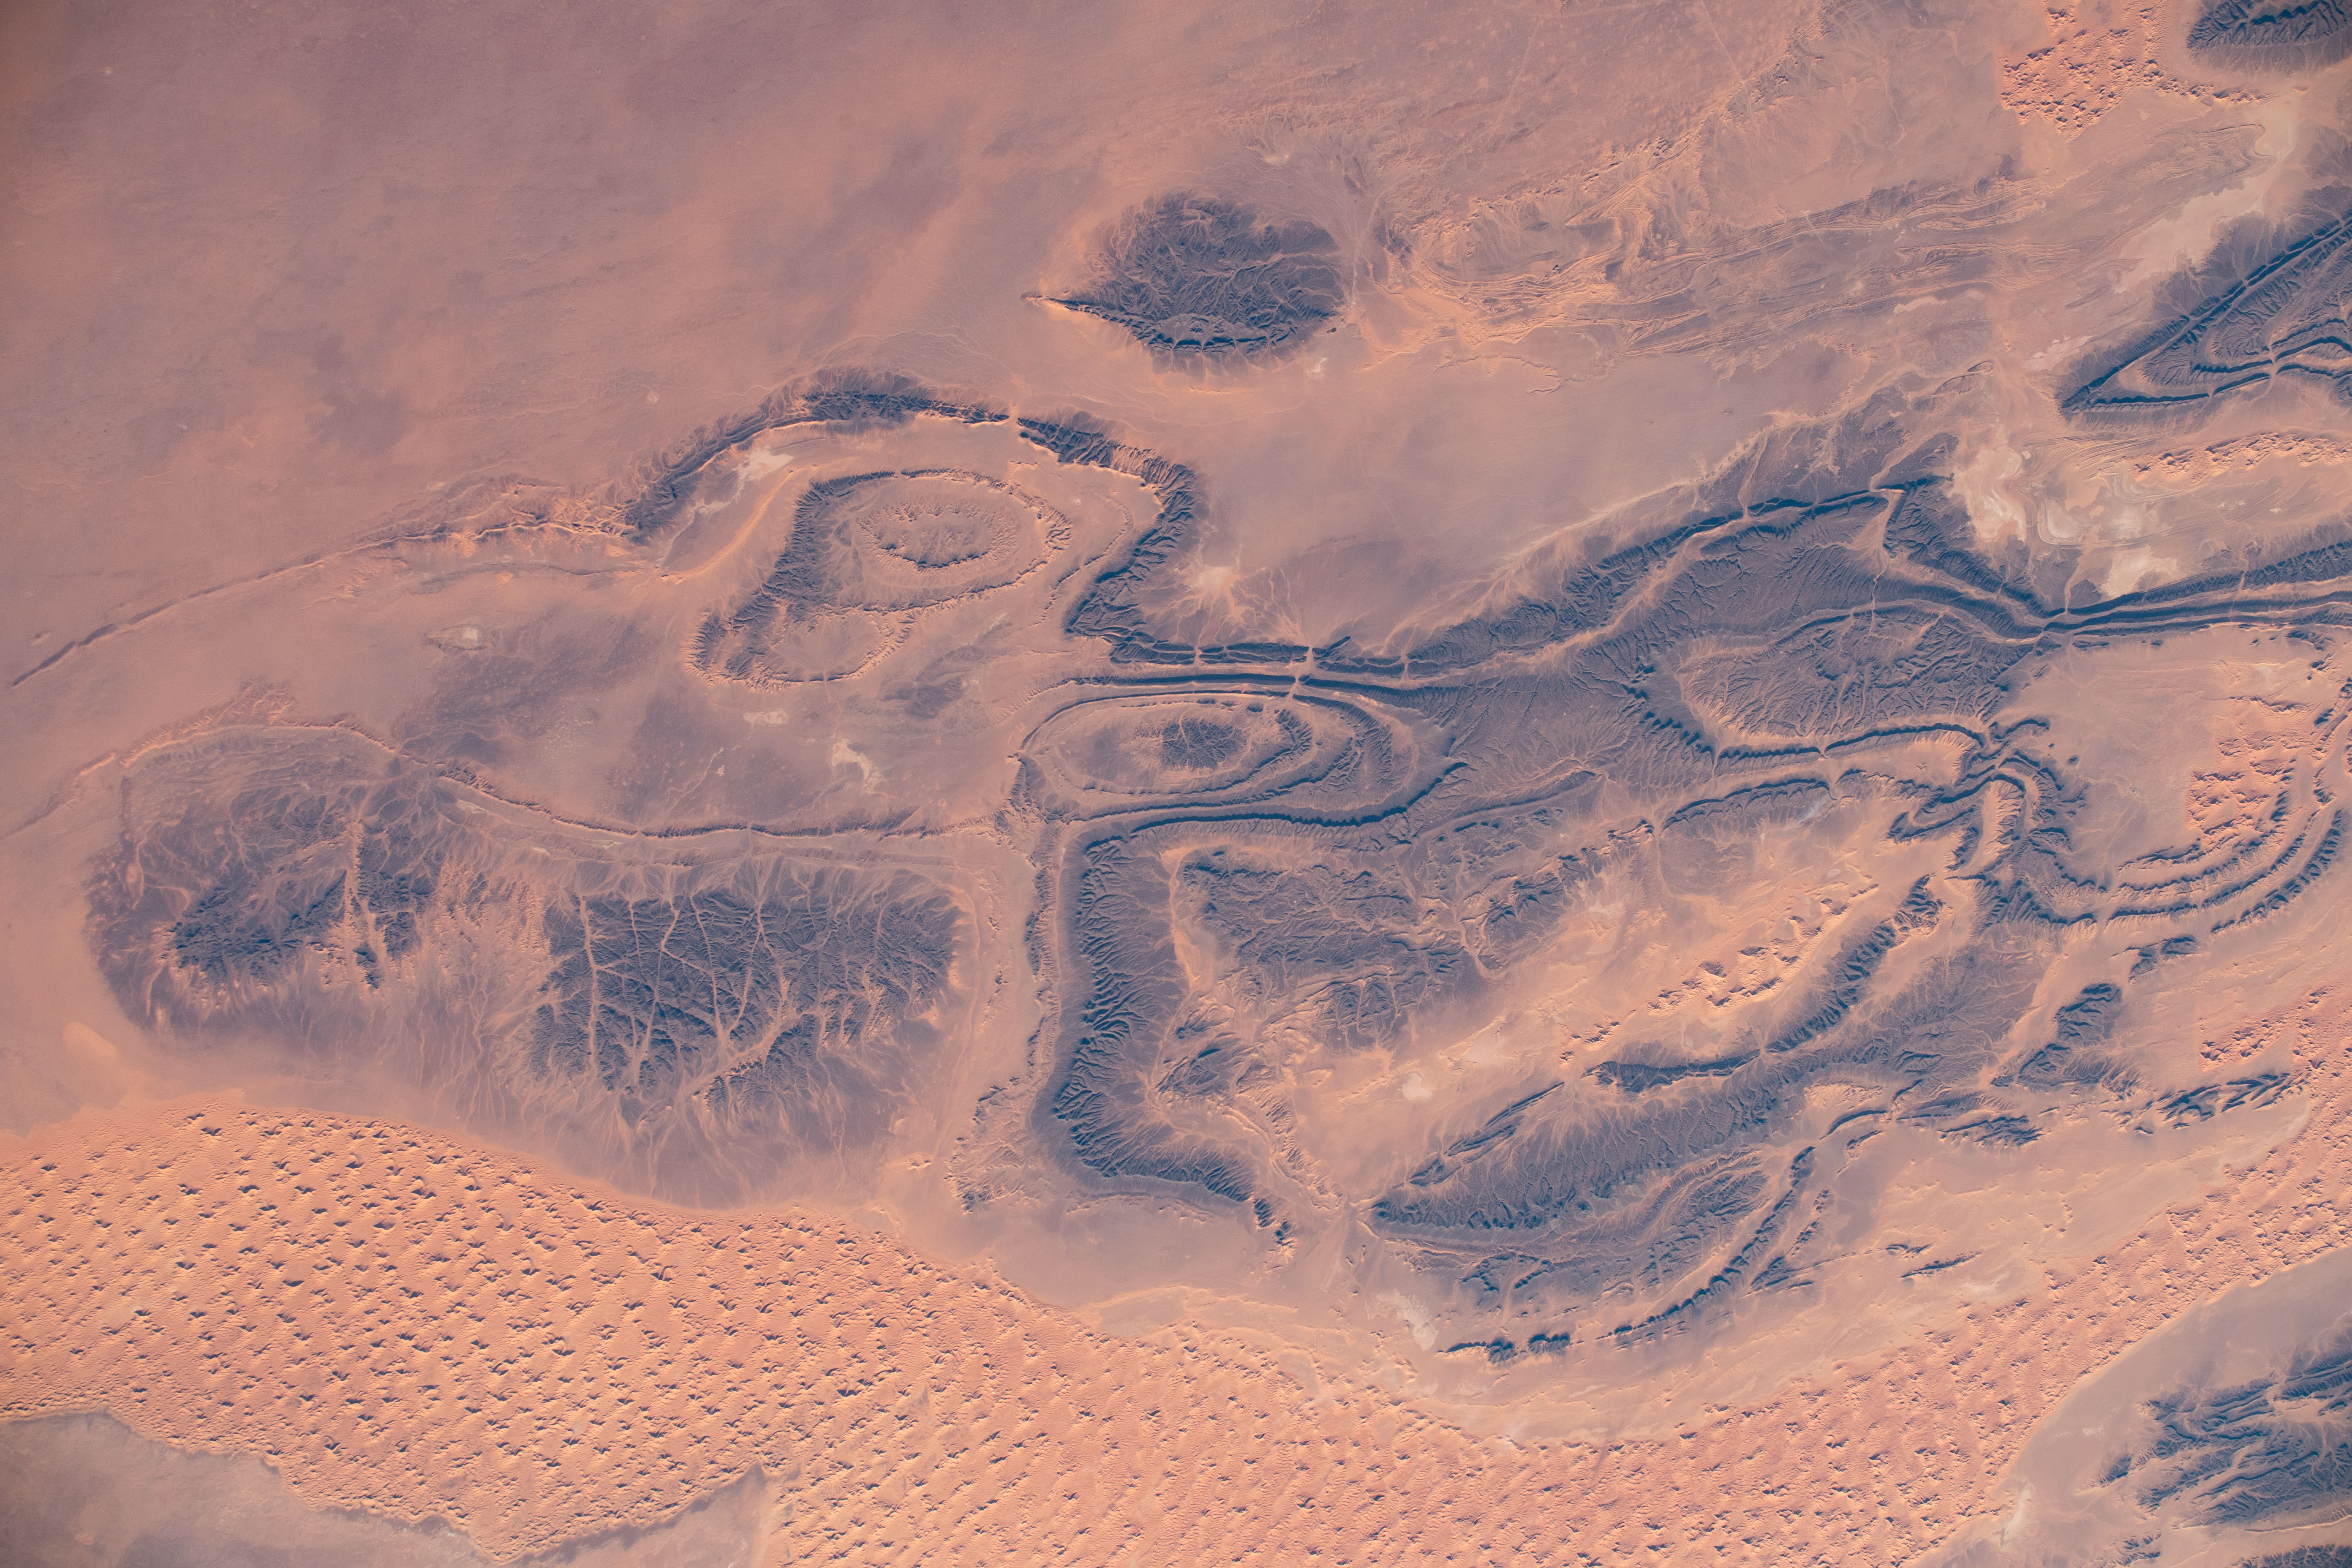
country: ALGERIA
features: STAR DUNES, DESERT
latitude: 29.8
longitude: -2.8
